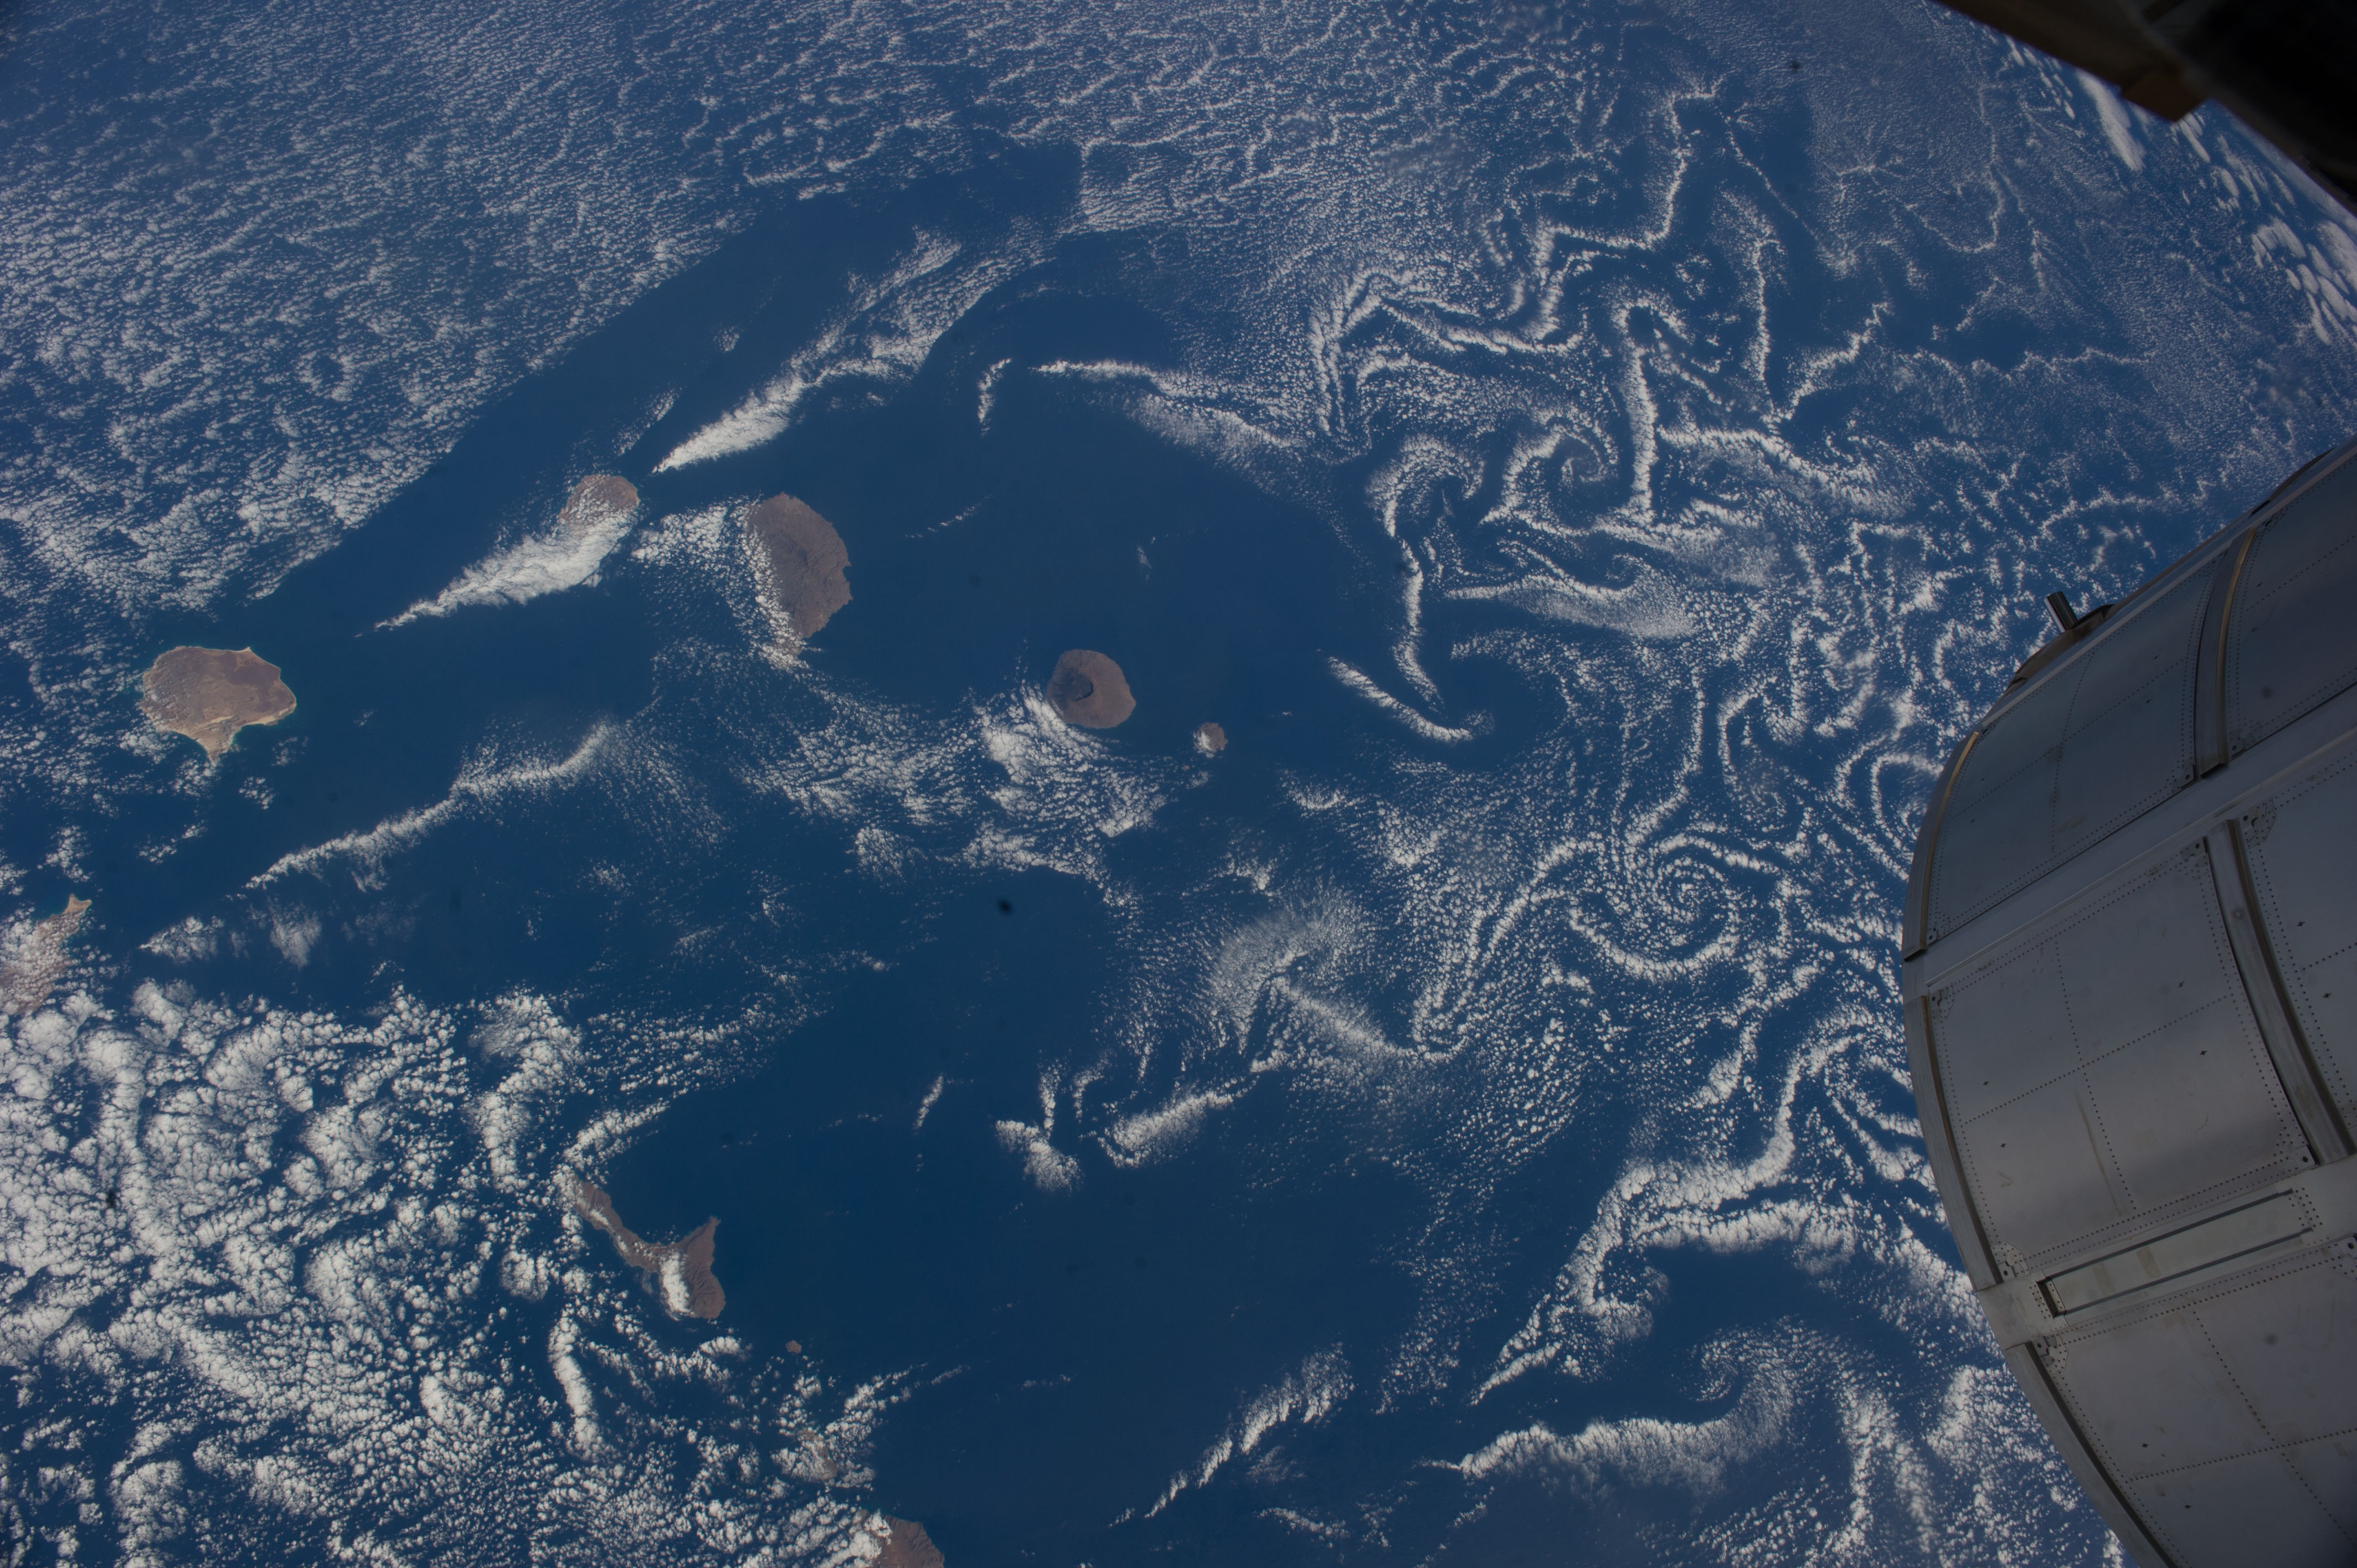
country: CAPE_VERDE_ISLANDS
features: ISLANDS, FIRE ISLAND, FOGO NATIONAL PARK, CAPE VERDE
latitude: 15.0
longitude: -24.7
